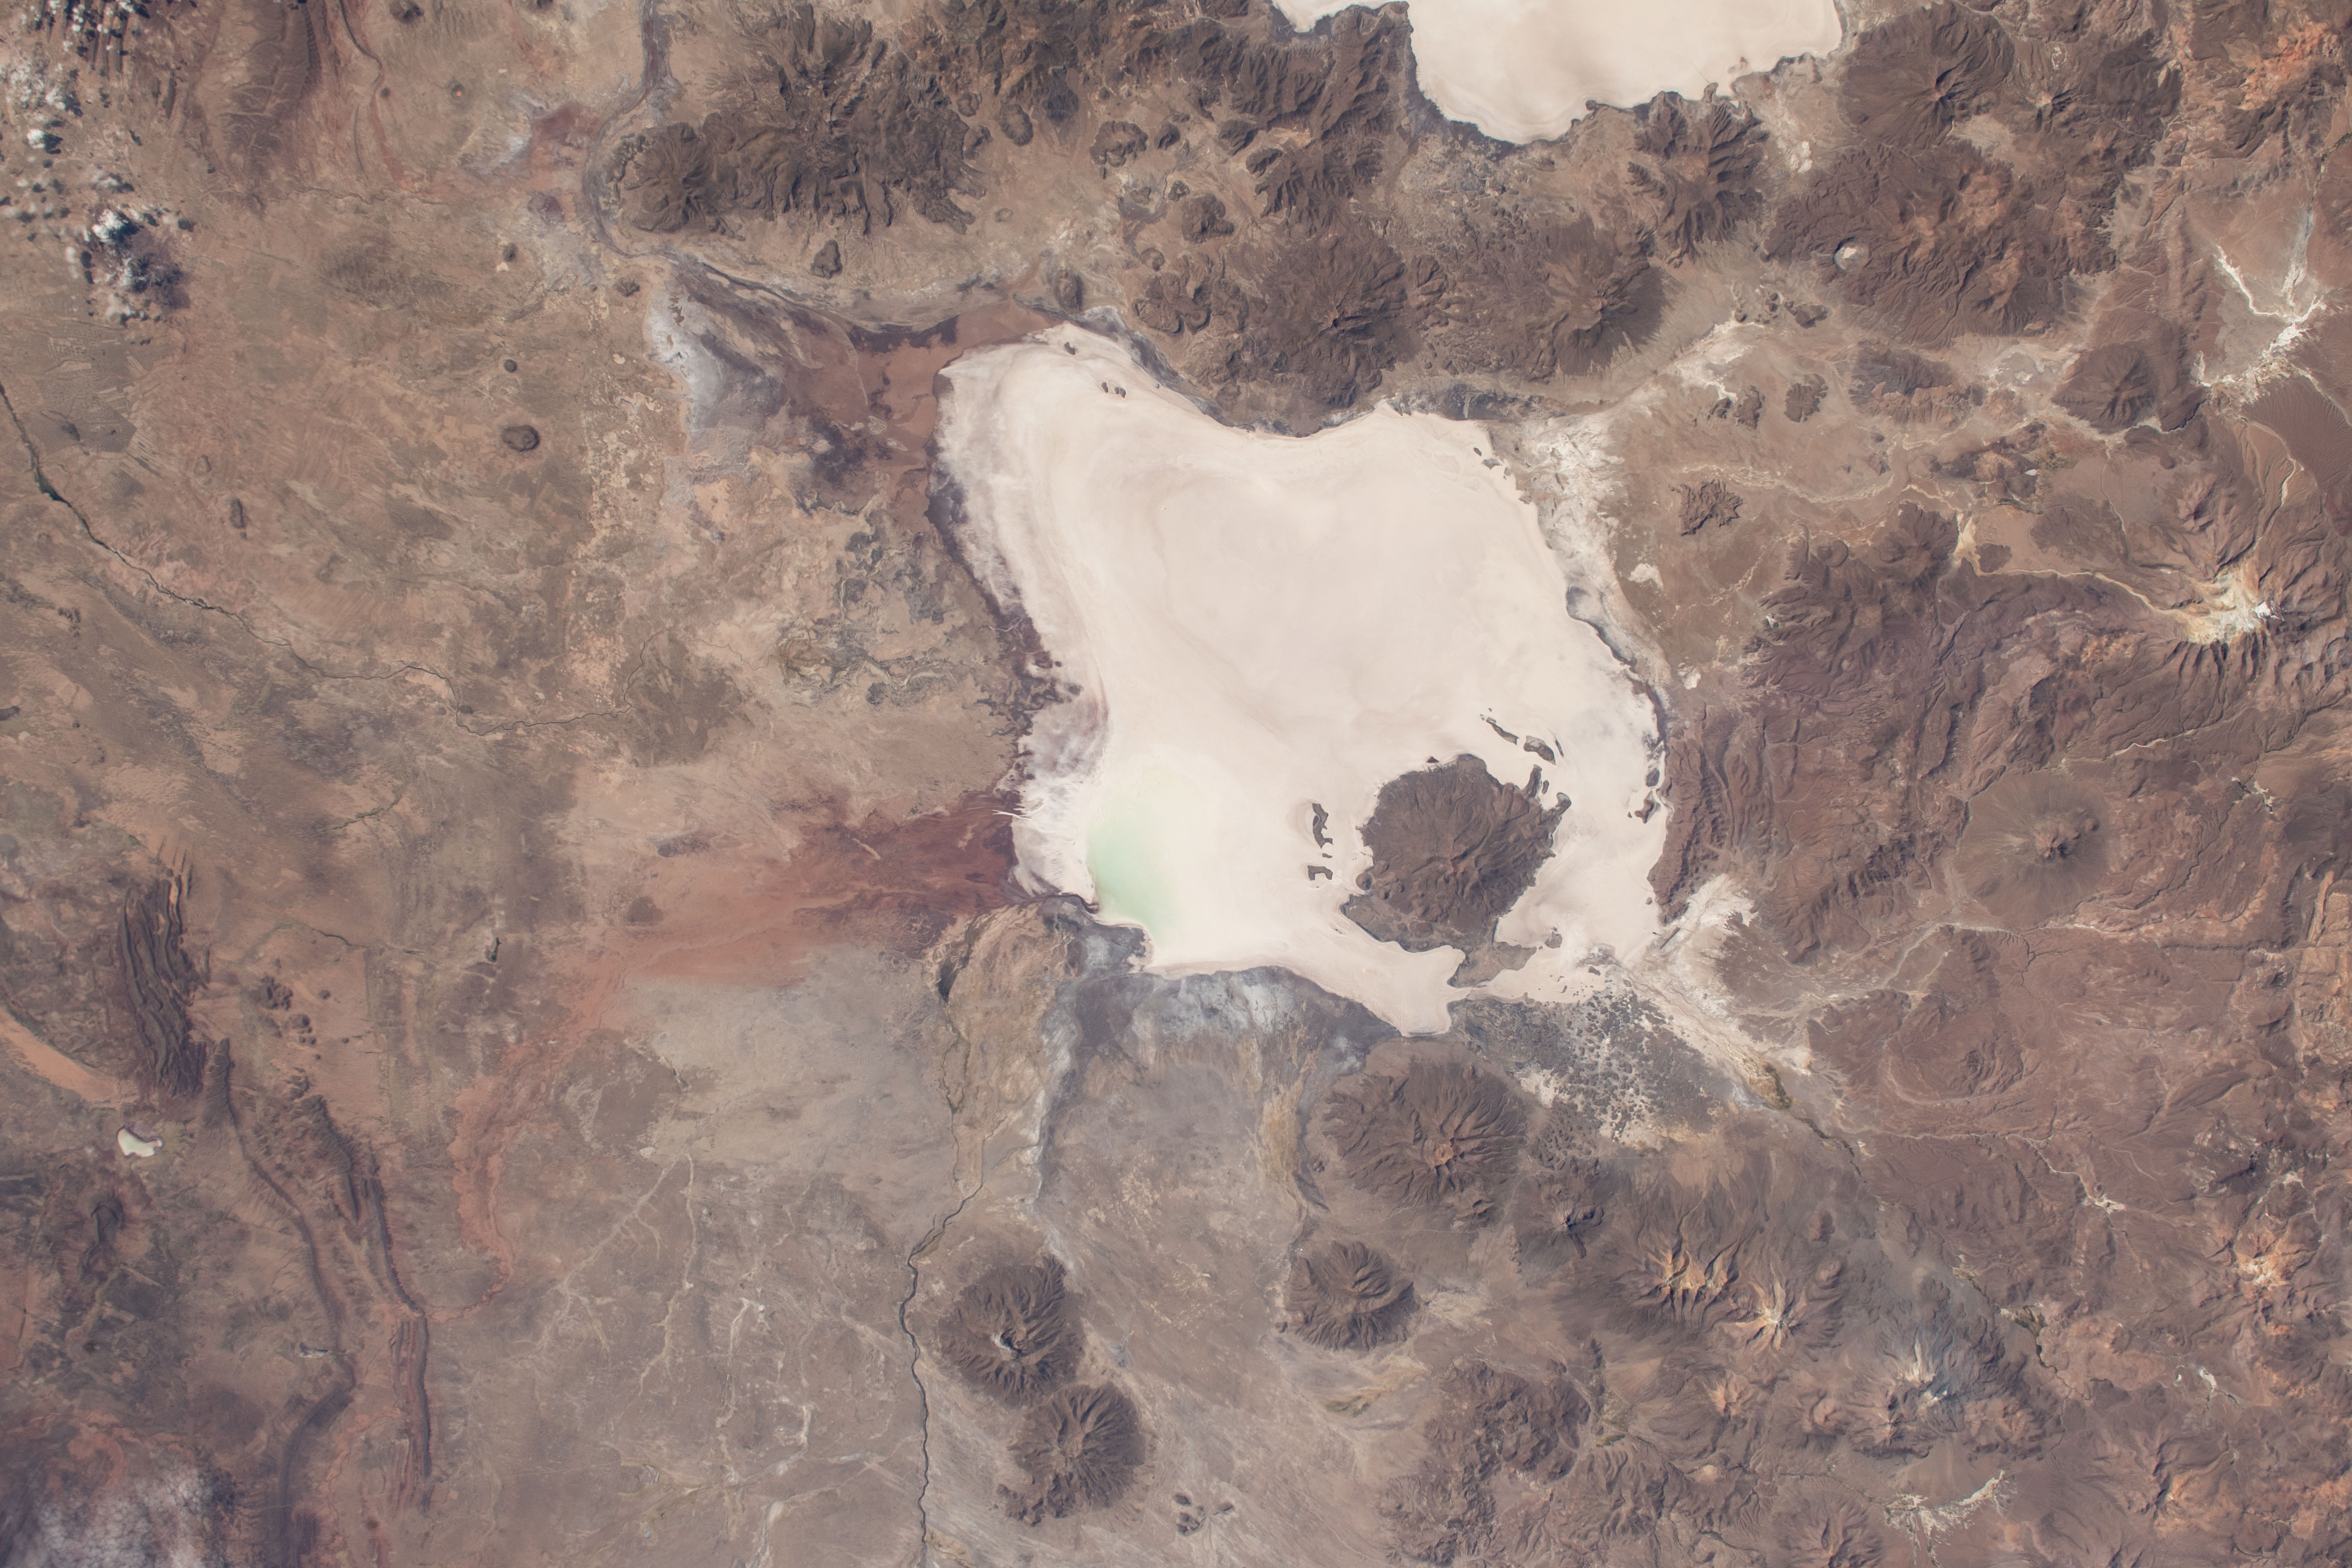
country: BOLIVIA
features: CERRO CARABAYA, SALAR DE UYUNI DESERT
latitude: -19.2
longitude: -68.2
